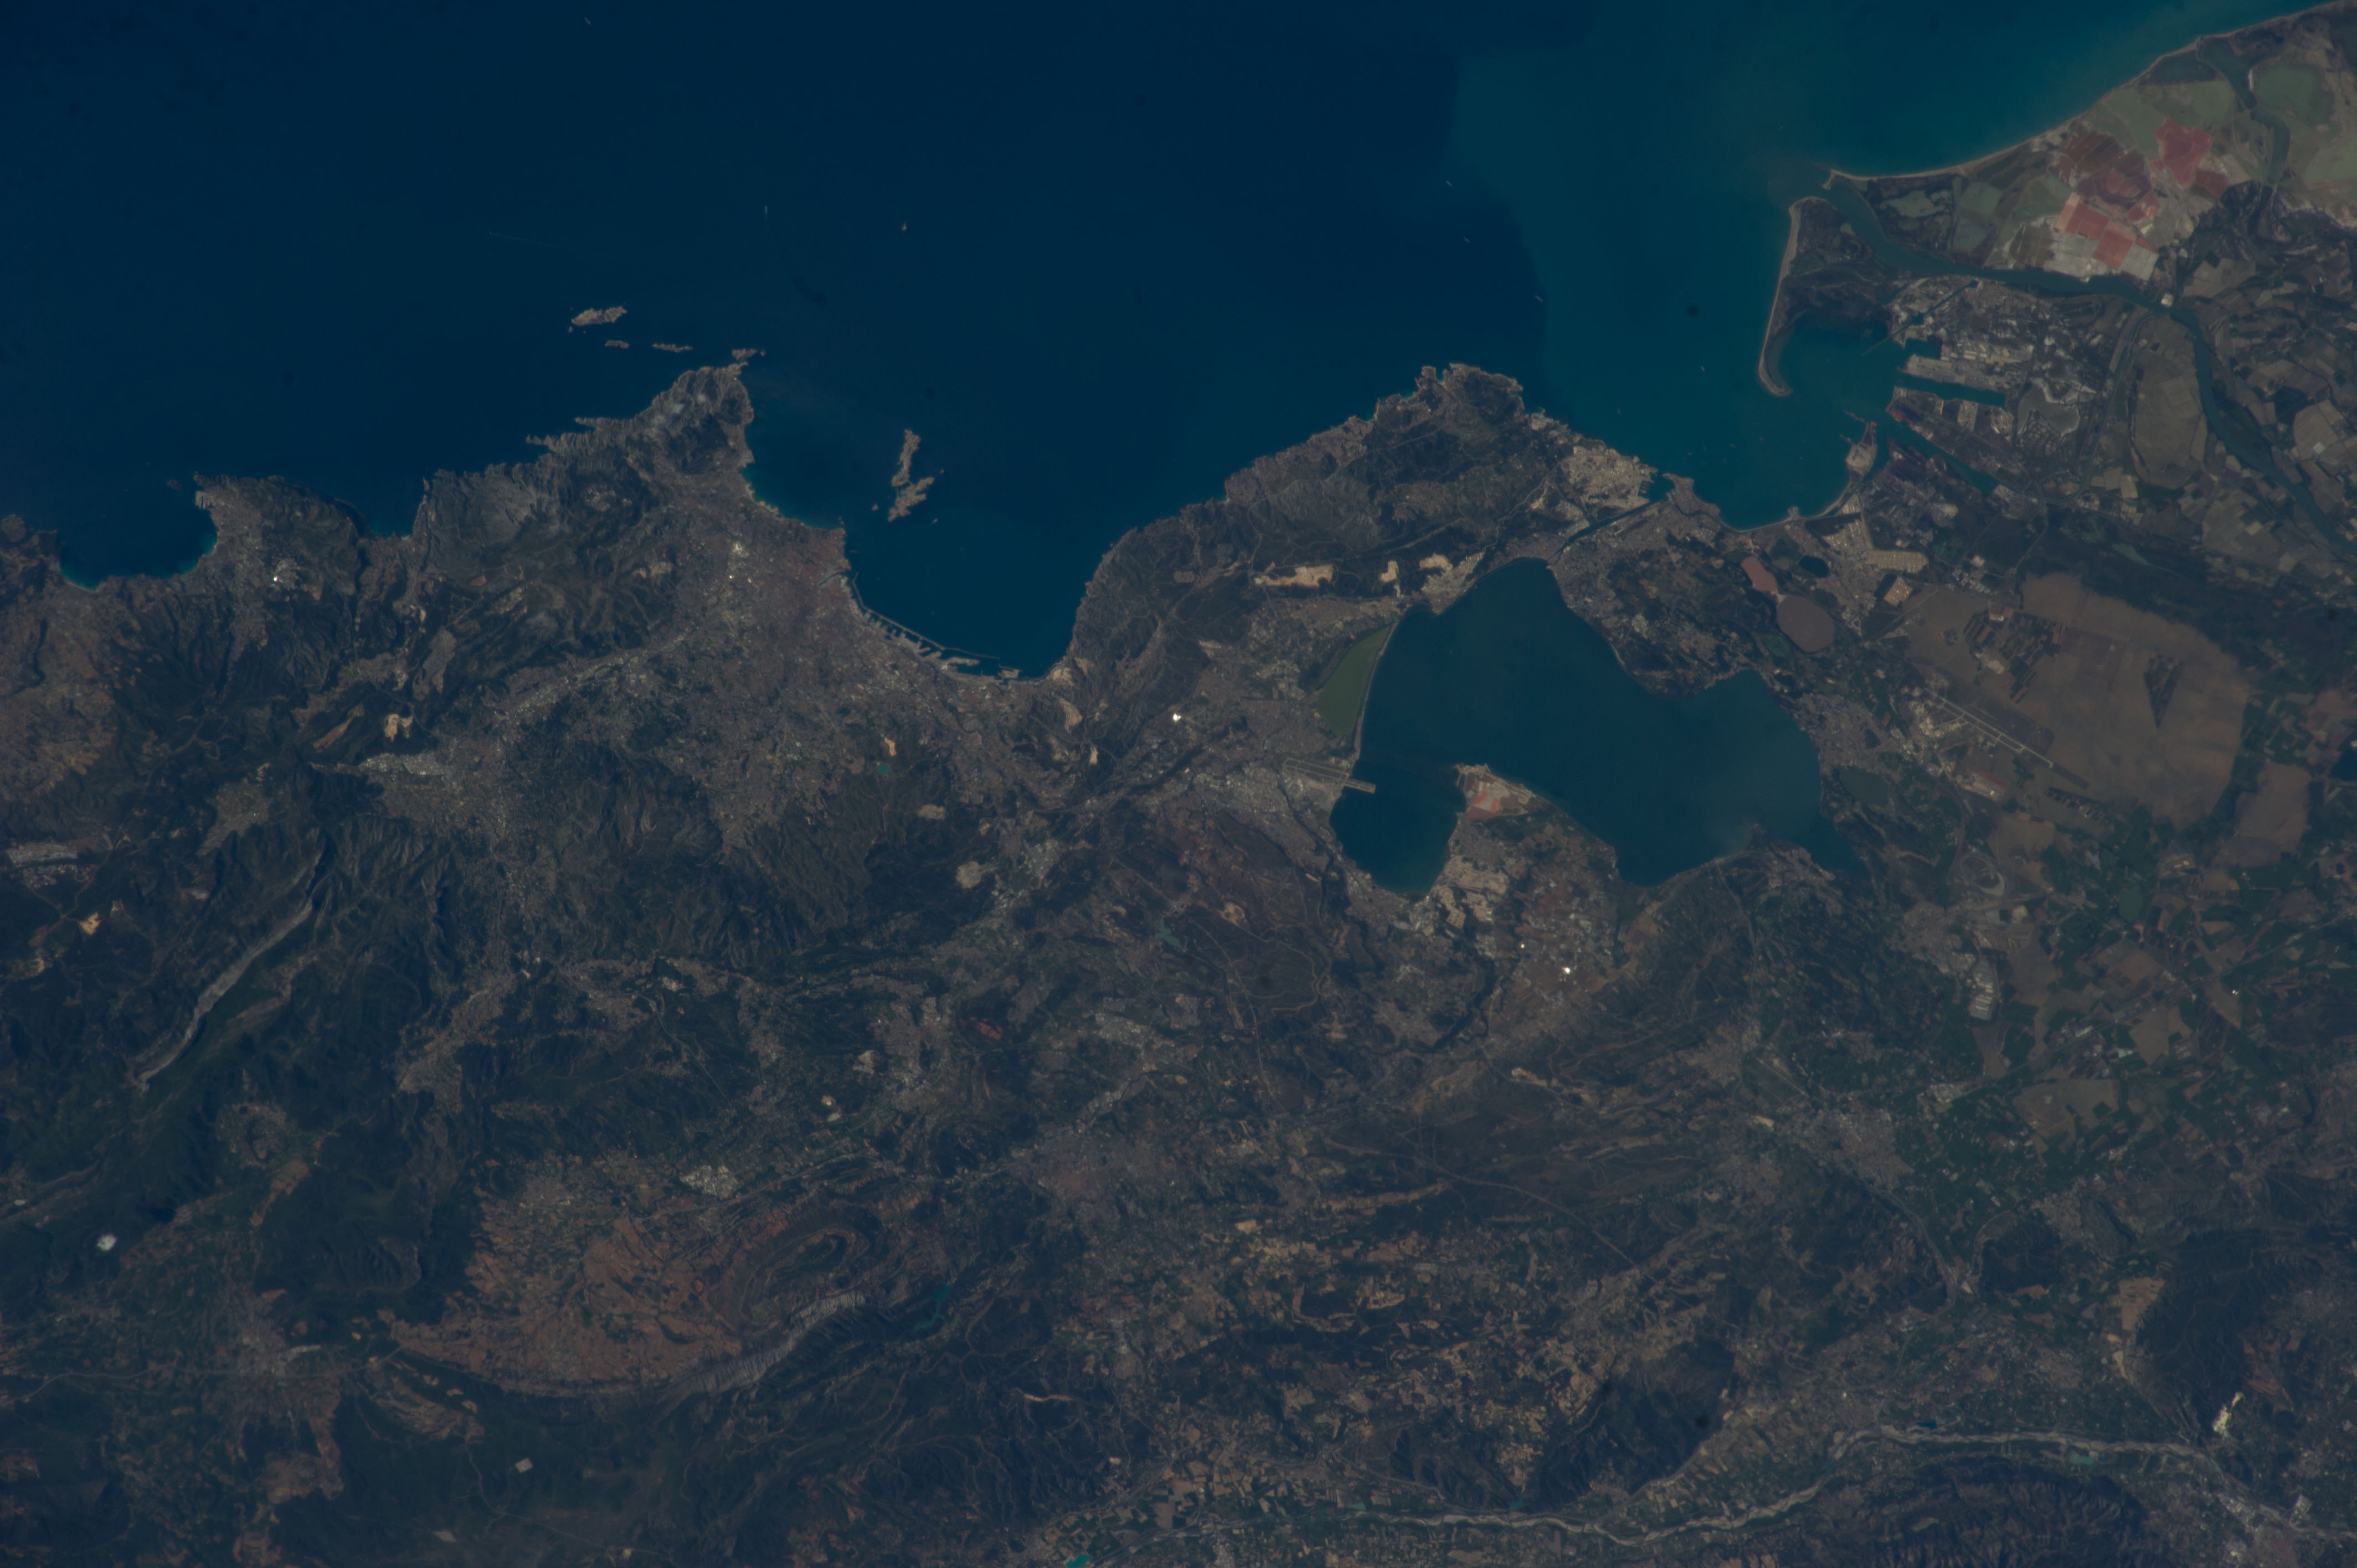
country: FRANCE
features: MARSEILLE, MARTIGUES, MARIGNANE, NATURE RESERVE COUSSOULS CRAU, BERRE LAKE, MOUNTAINS, FARMLANDS, MEDITERRANEAN SEA
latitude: 43.4
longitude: 5.3
